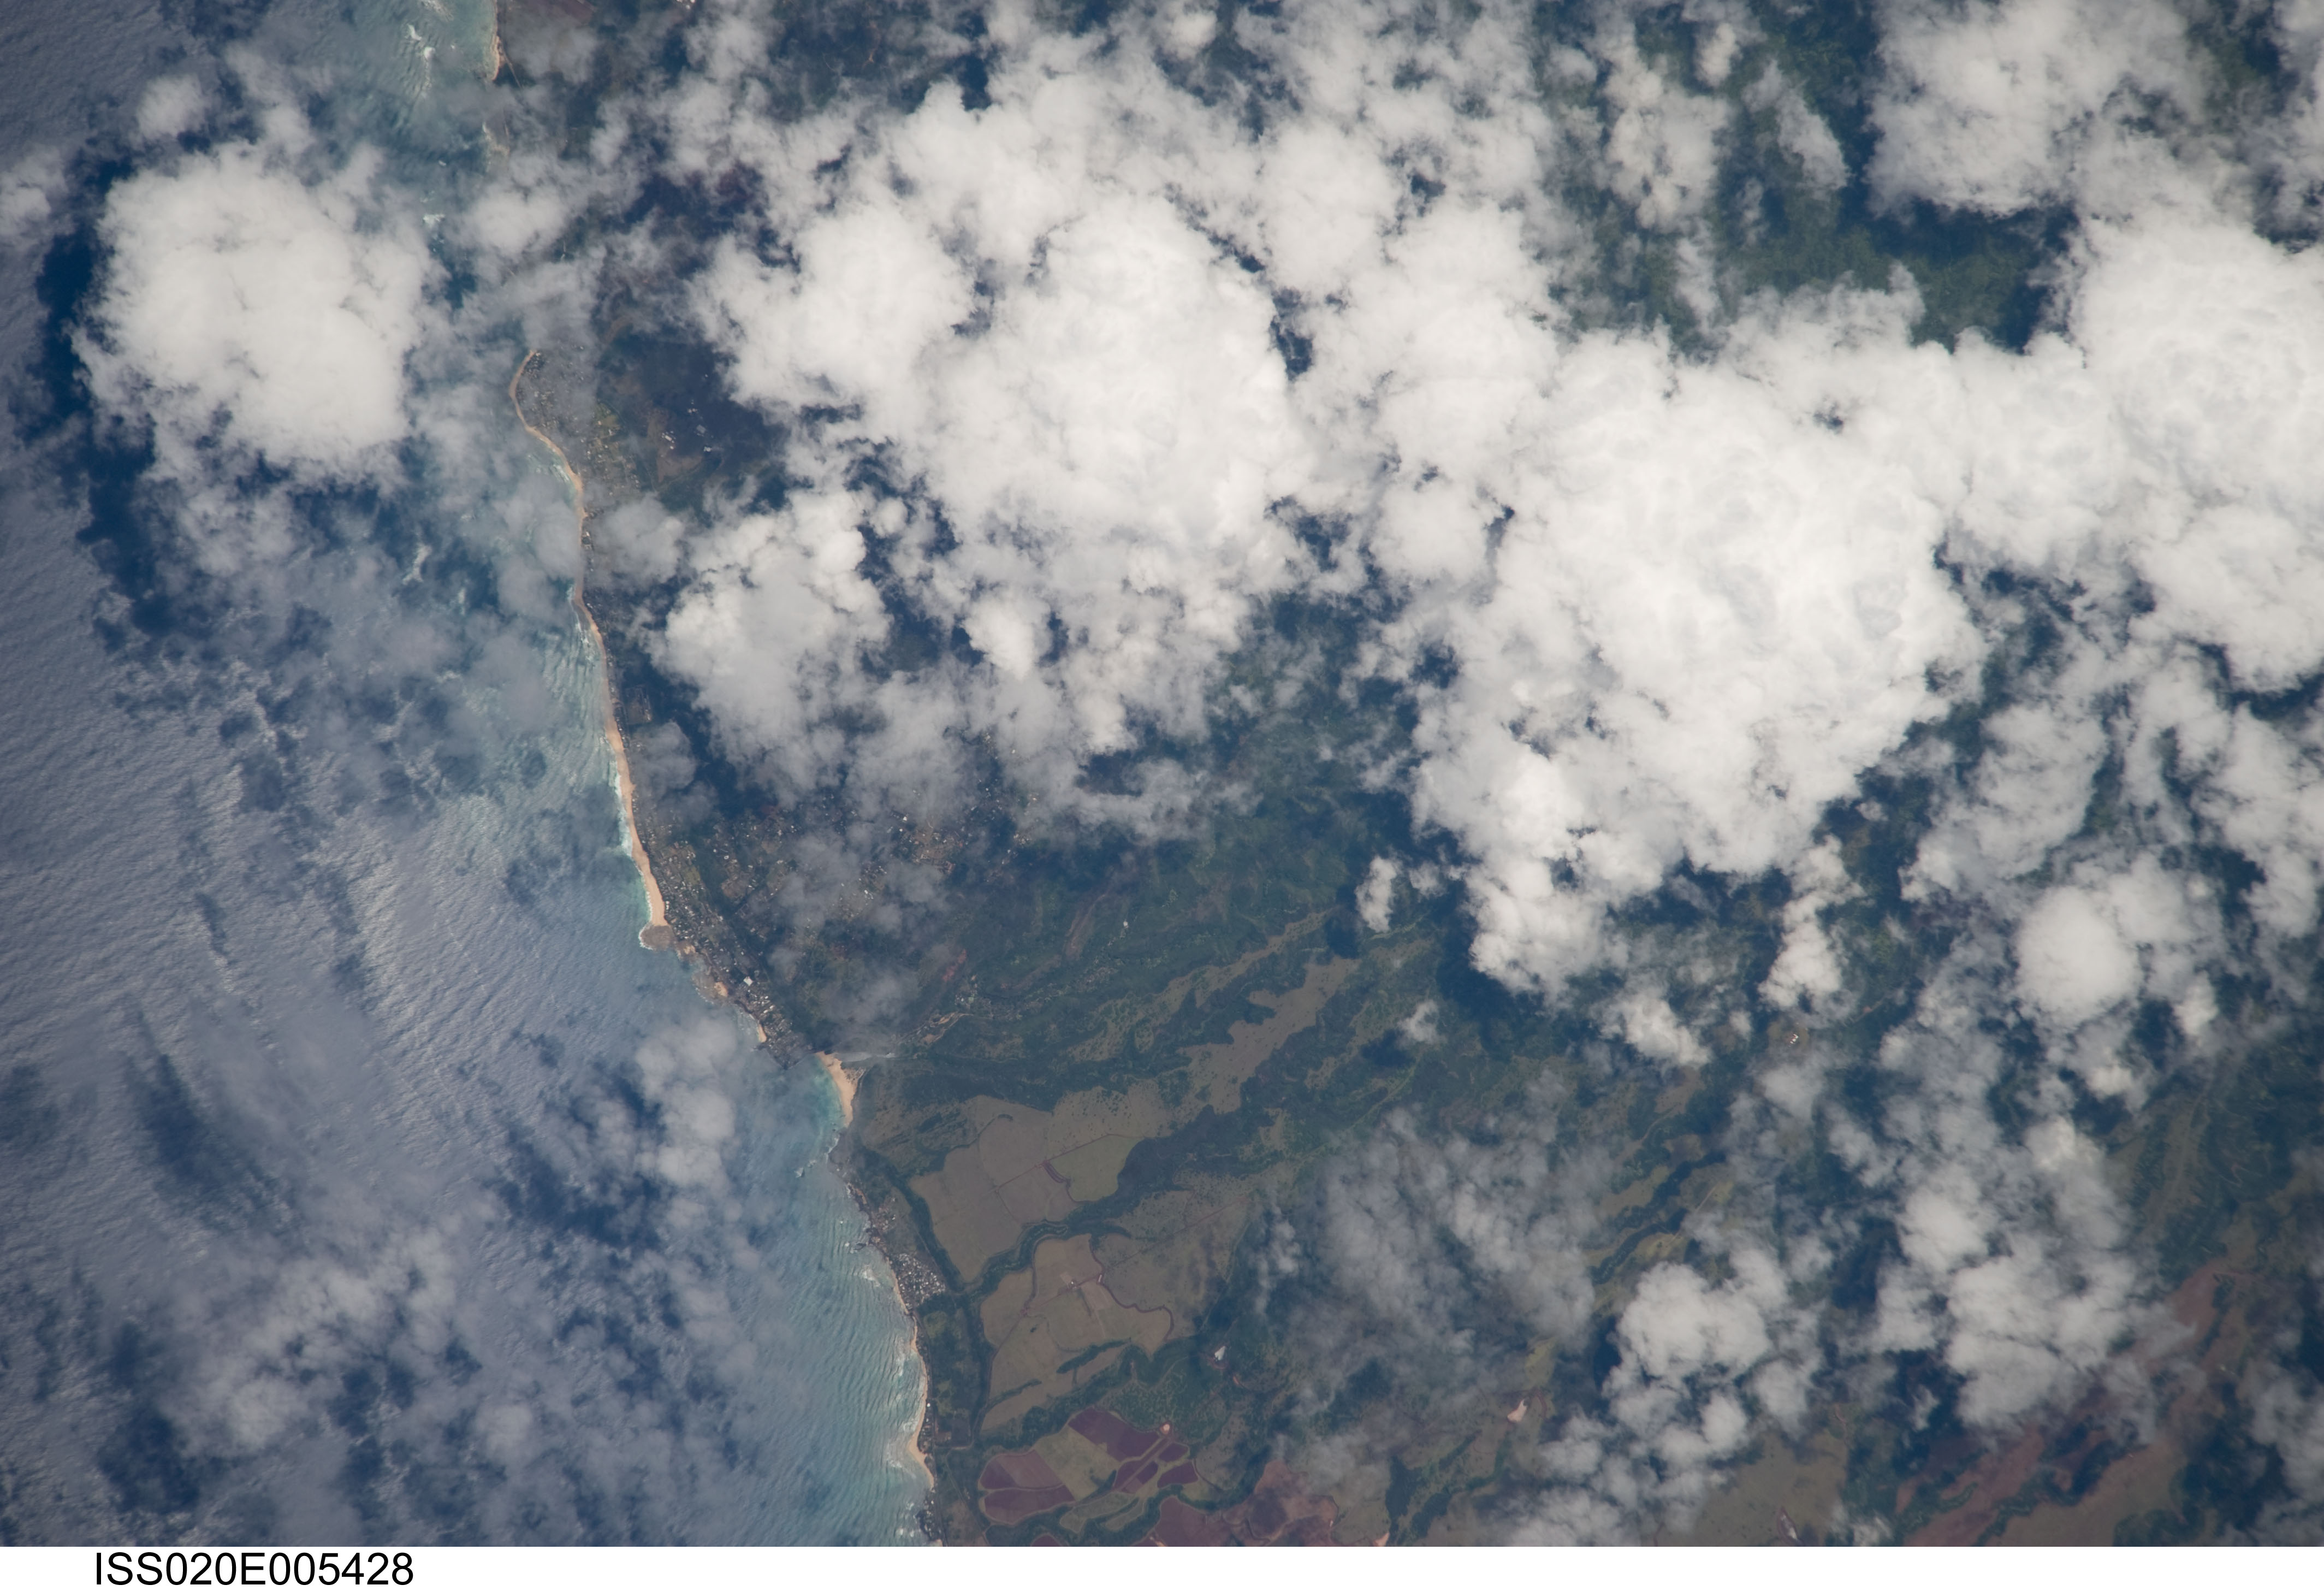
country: USA-HAWAII
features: WAIMEA BAY, COAST, FOREST, AGR.
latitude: 21.6
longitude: -158.0
